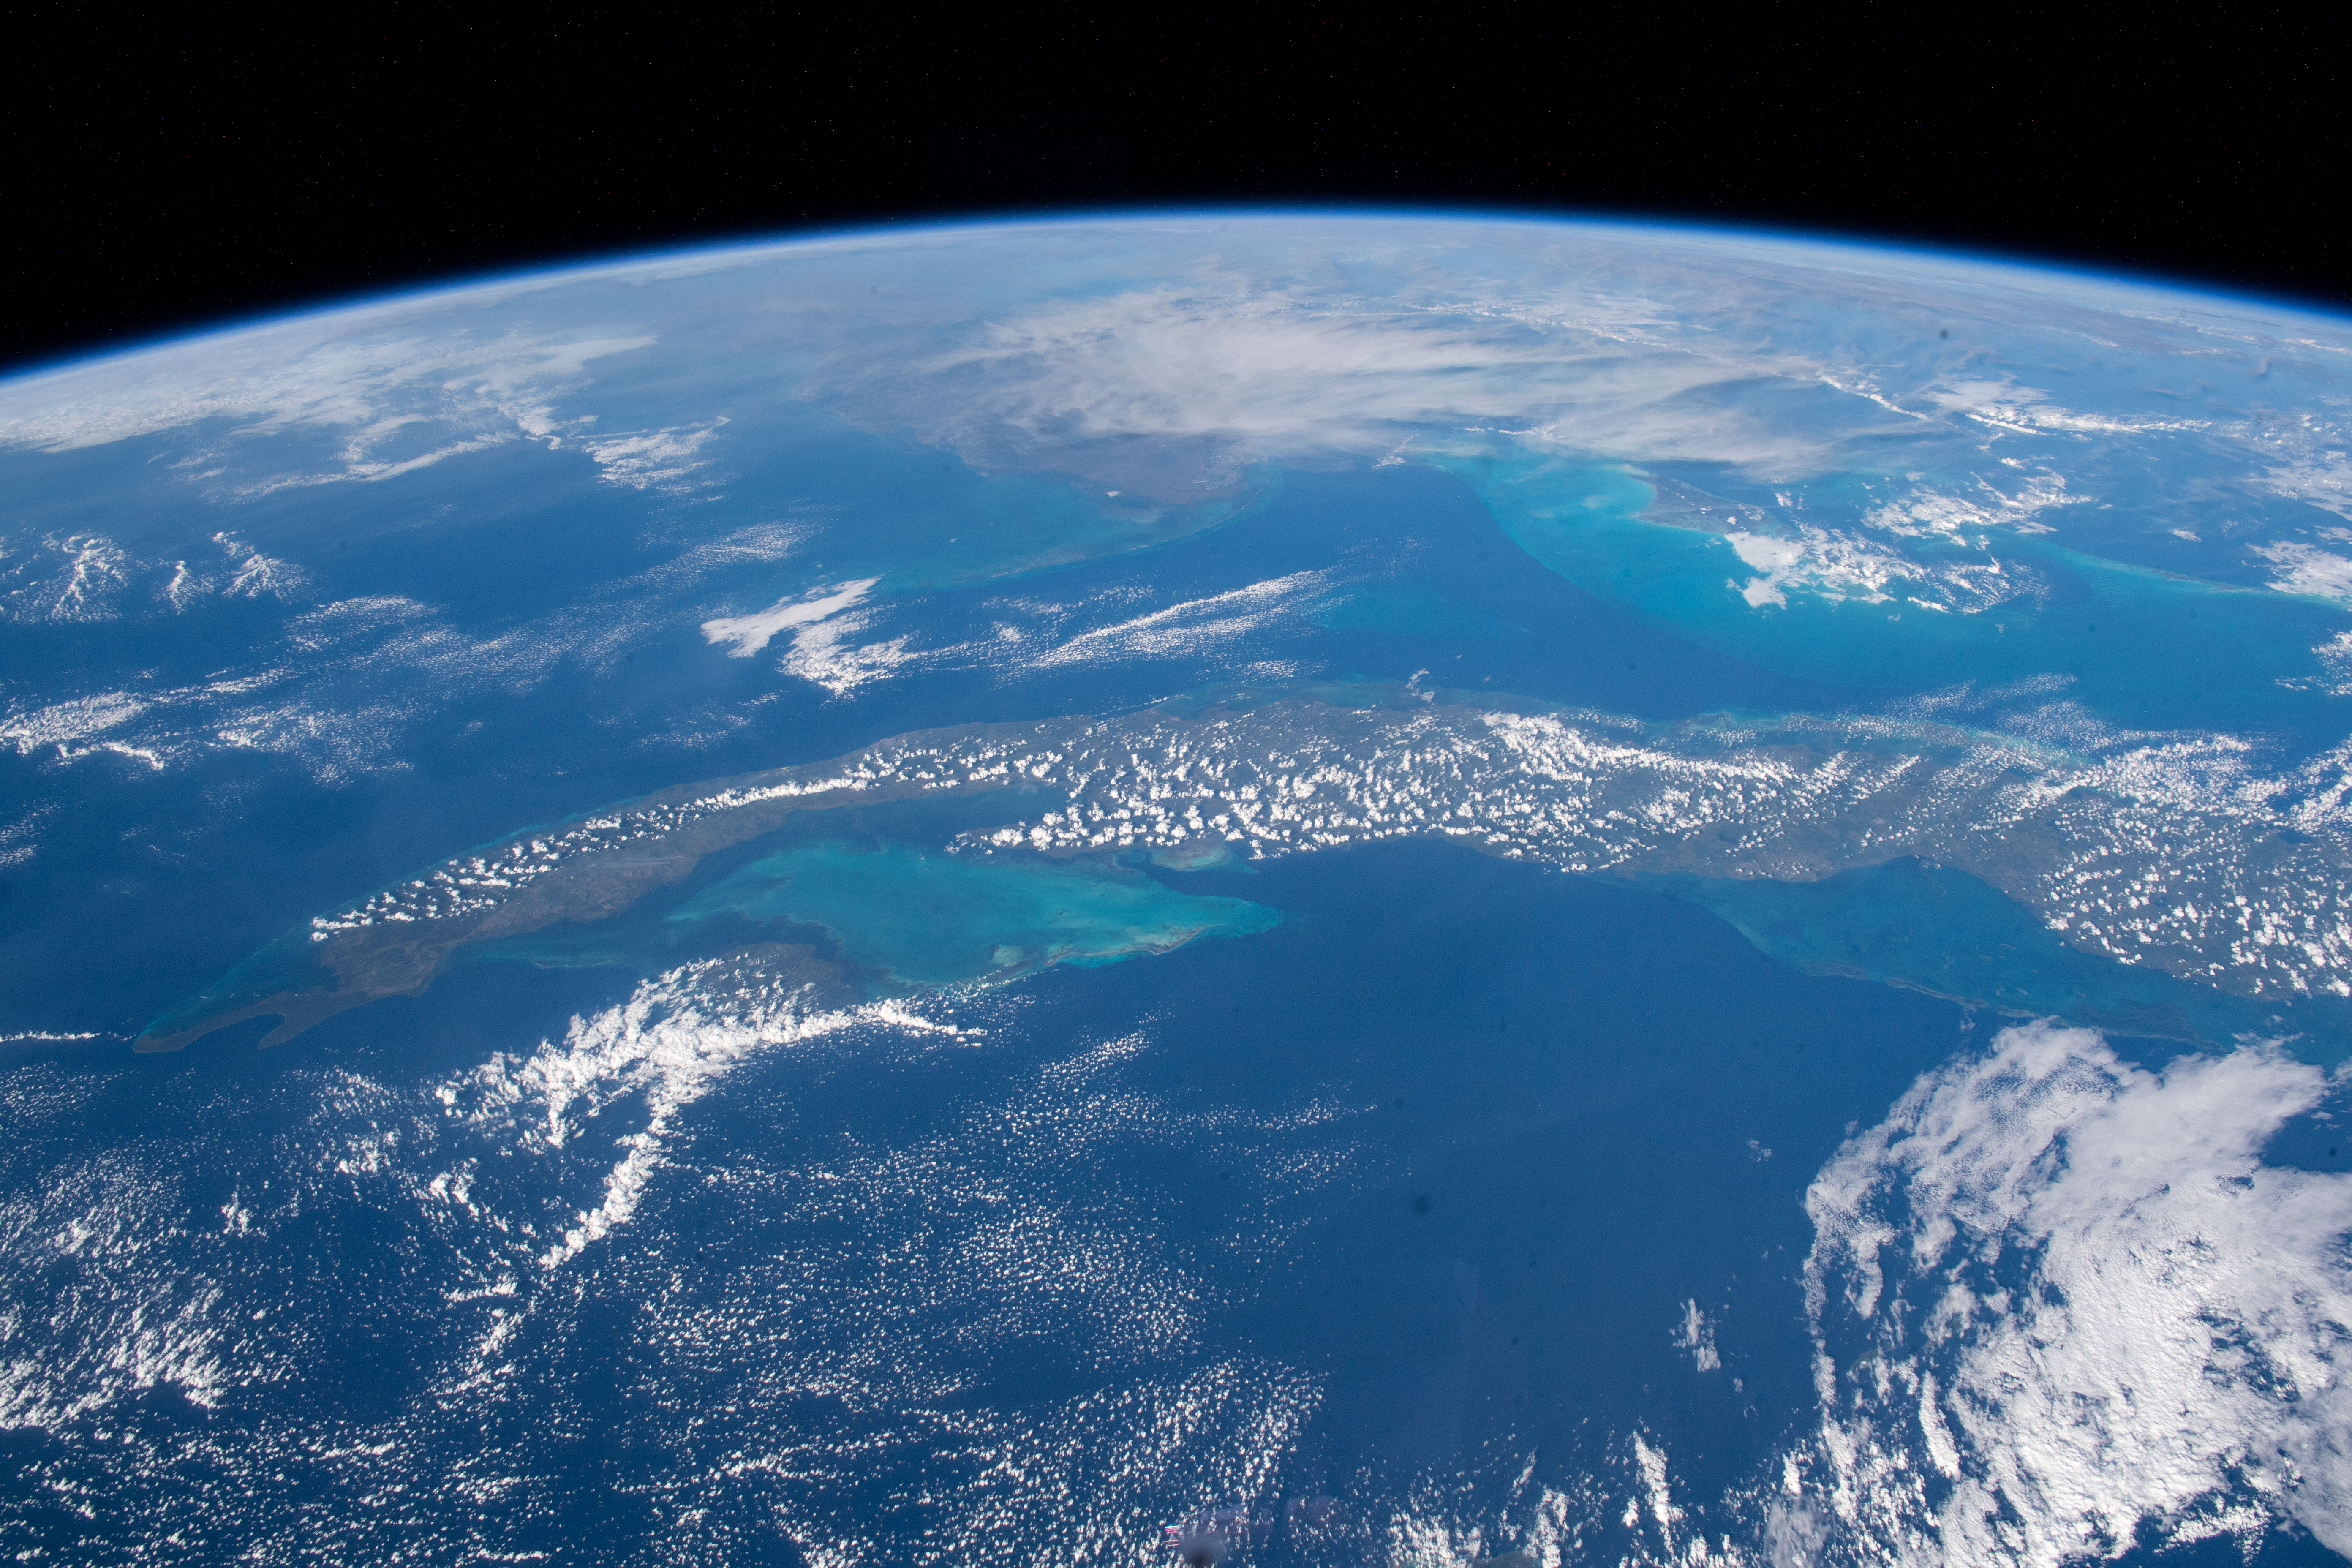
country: CUBA
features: CUBA
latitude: 22.5
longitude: -80.5
